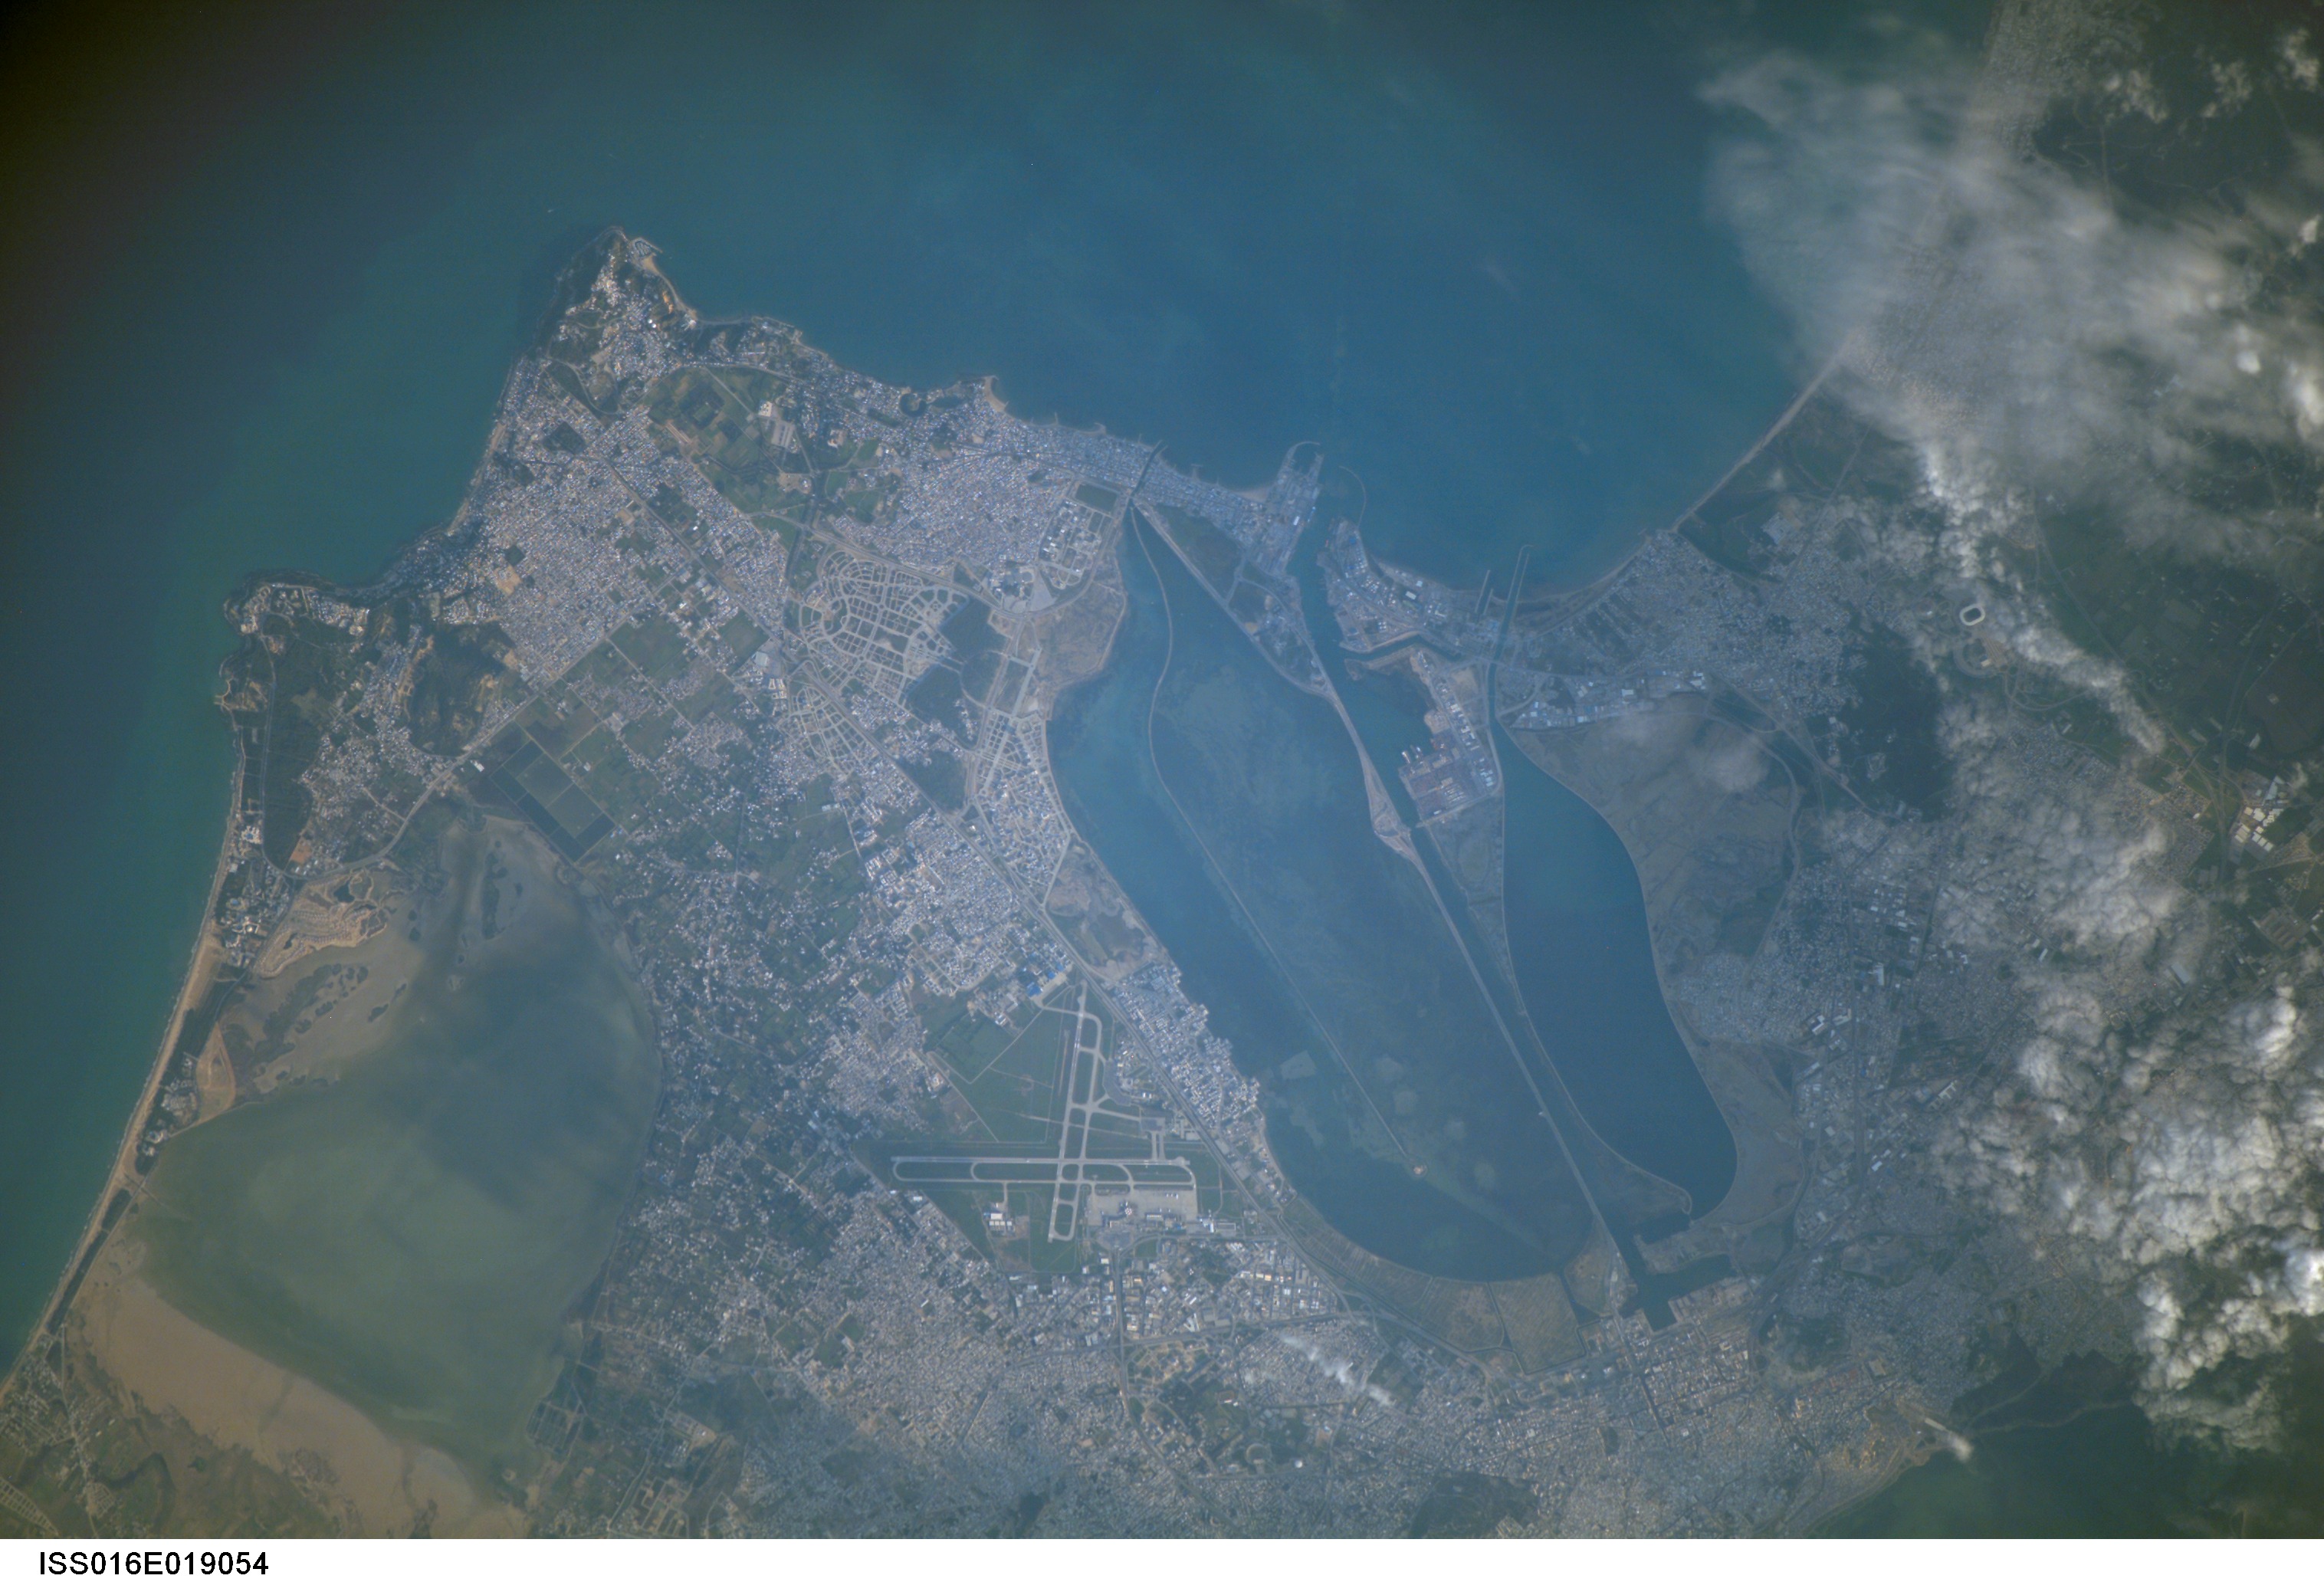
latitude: 36.8
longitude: 10.3
